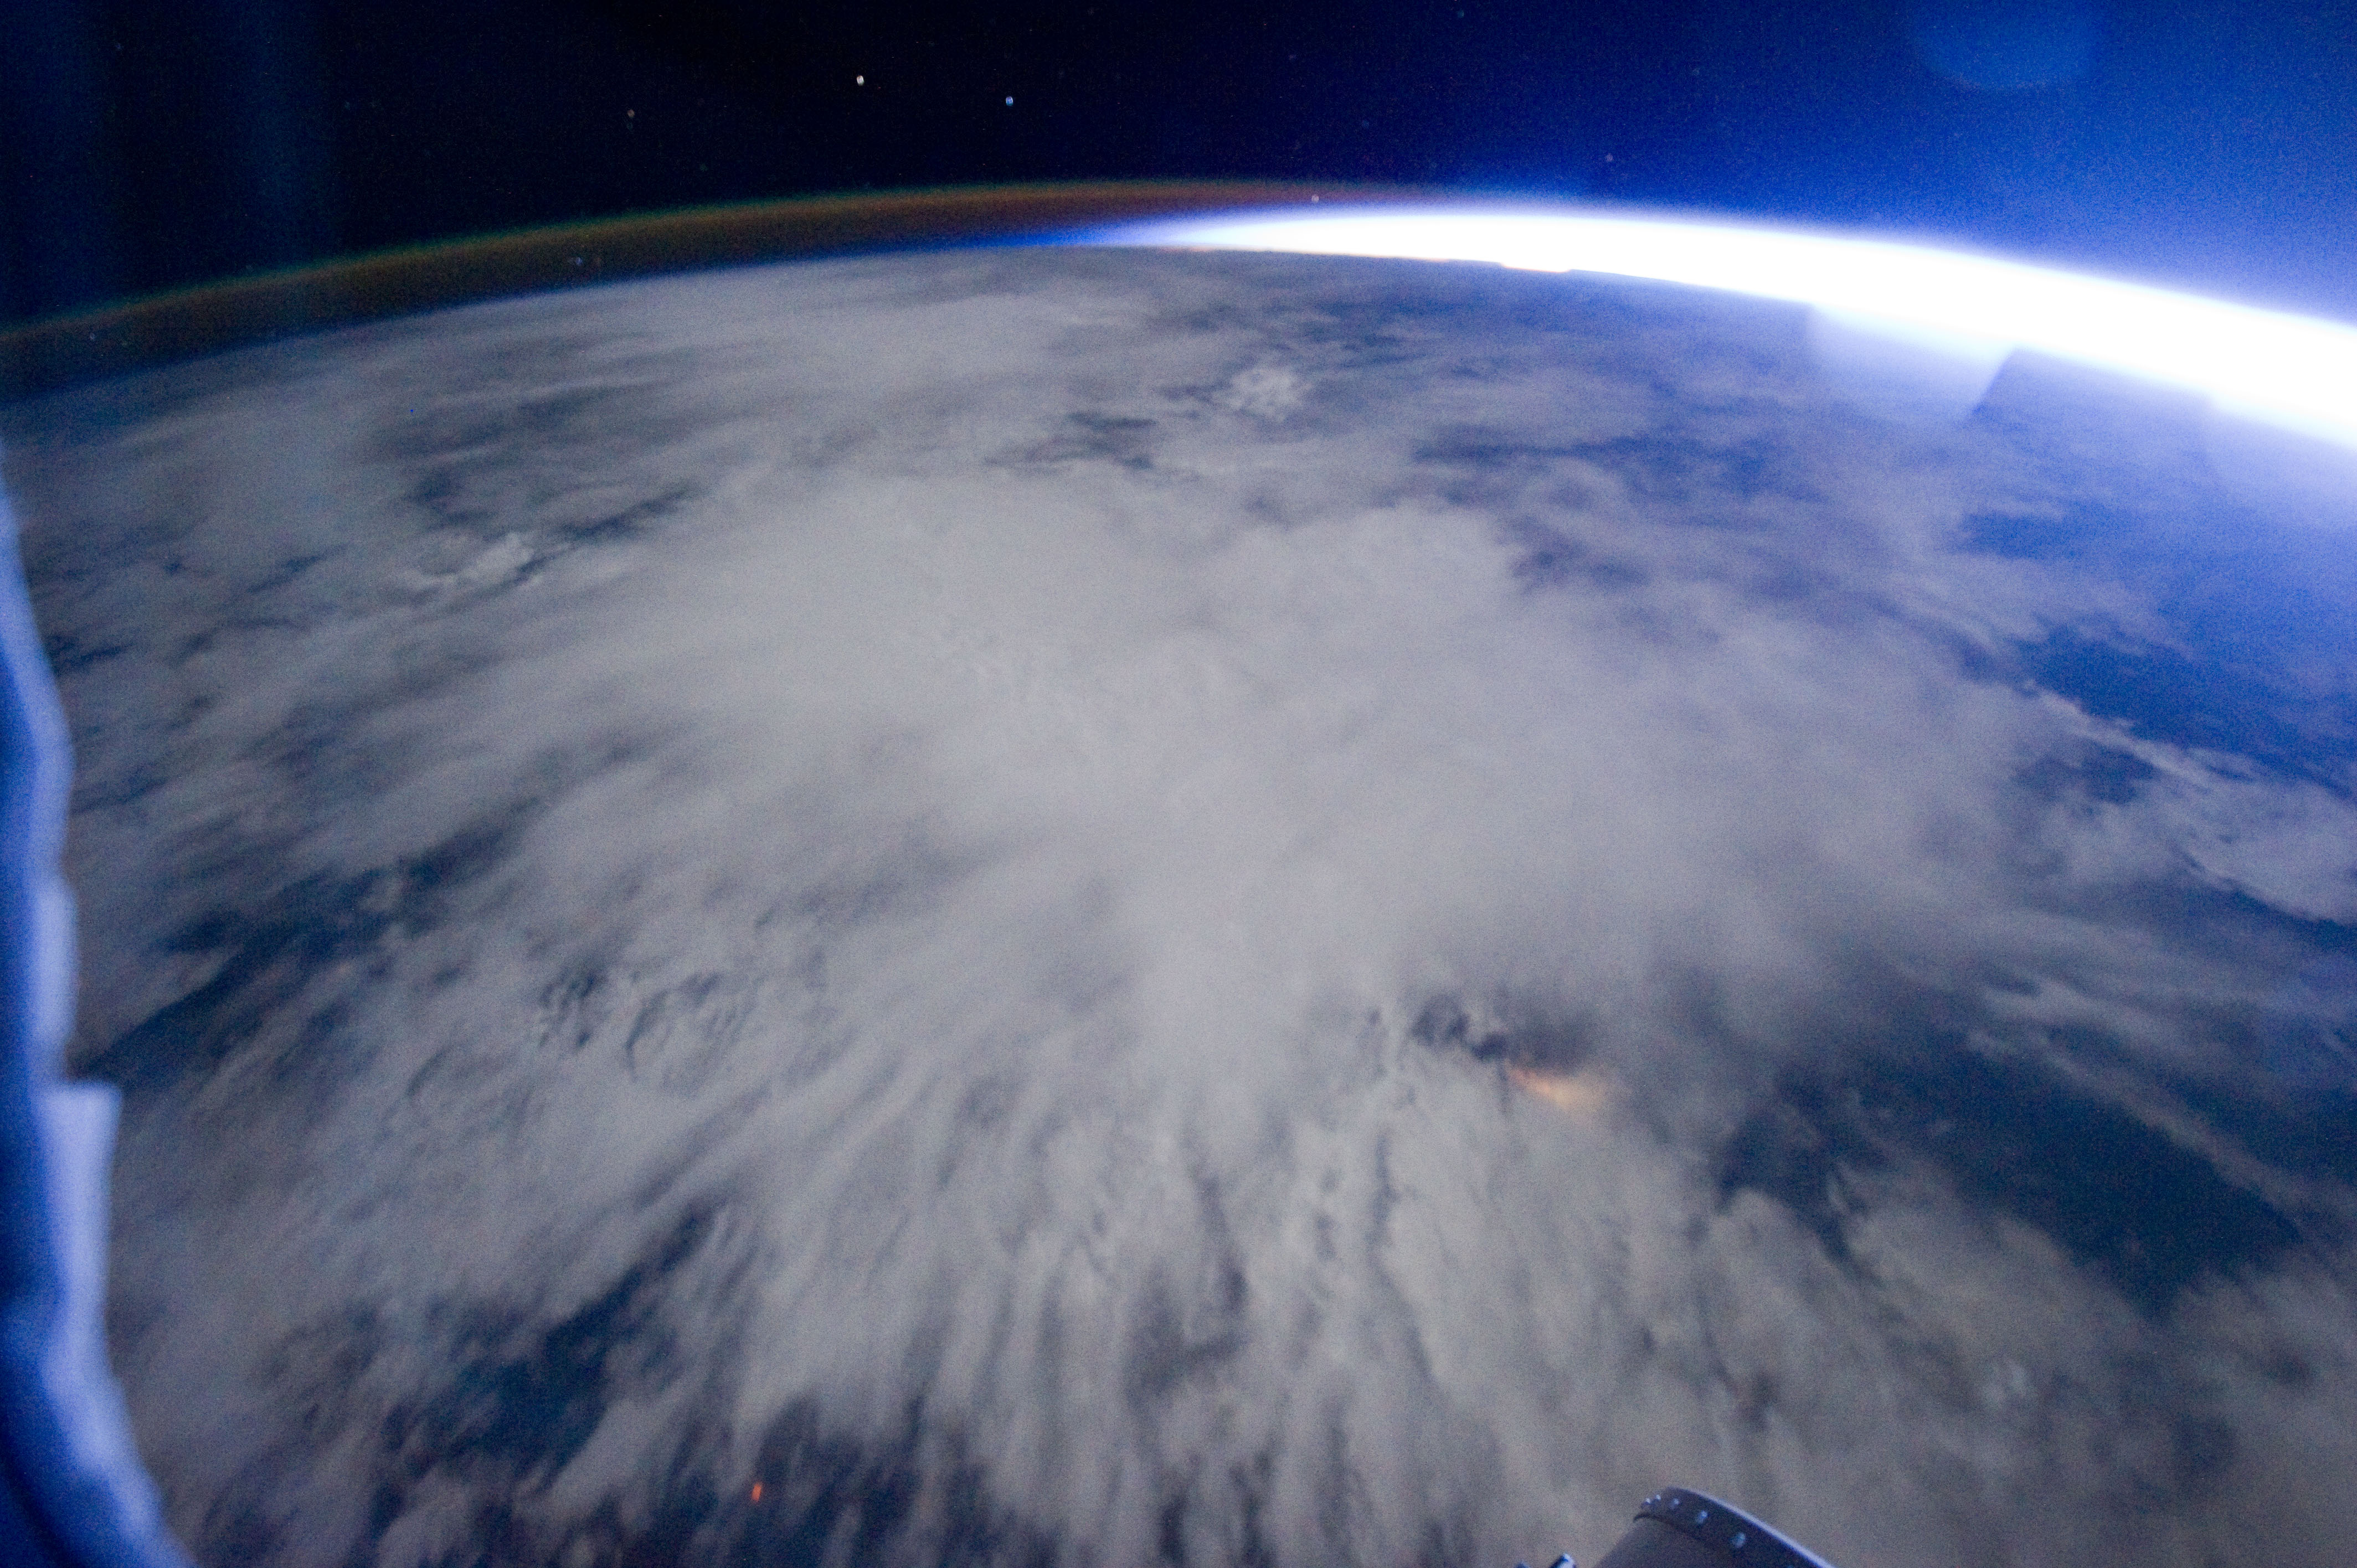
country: ATMOSPHERIC LIMB
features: AIRGLOW, TERMINATOR, OVER CONGO AFRICA
